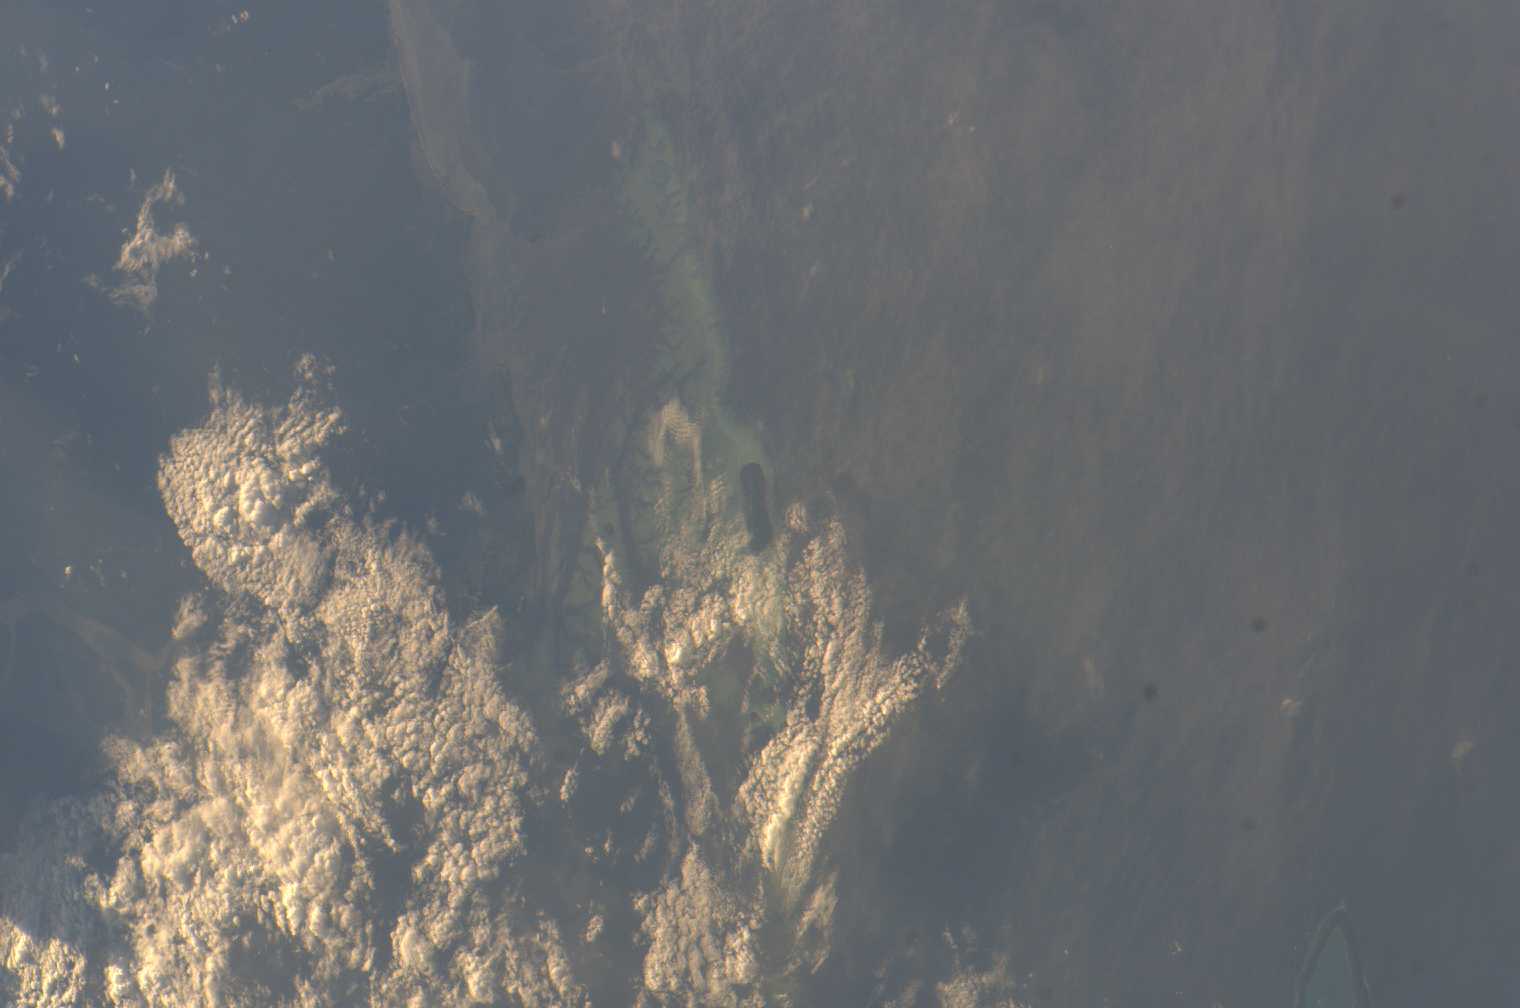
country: INDONESIA-B
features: PANDJANG I., CORAL REEFS
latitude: 2.5
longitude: 118.0
